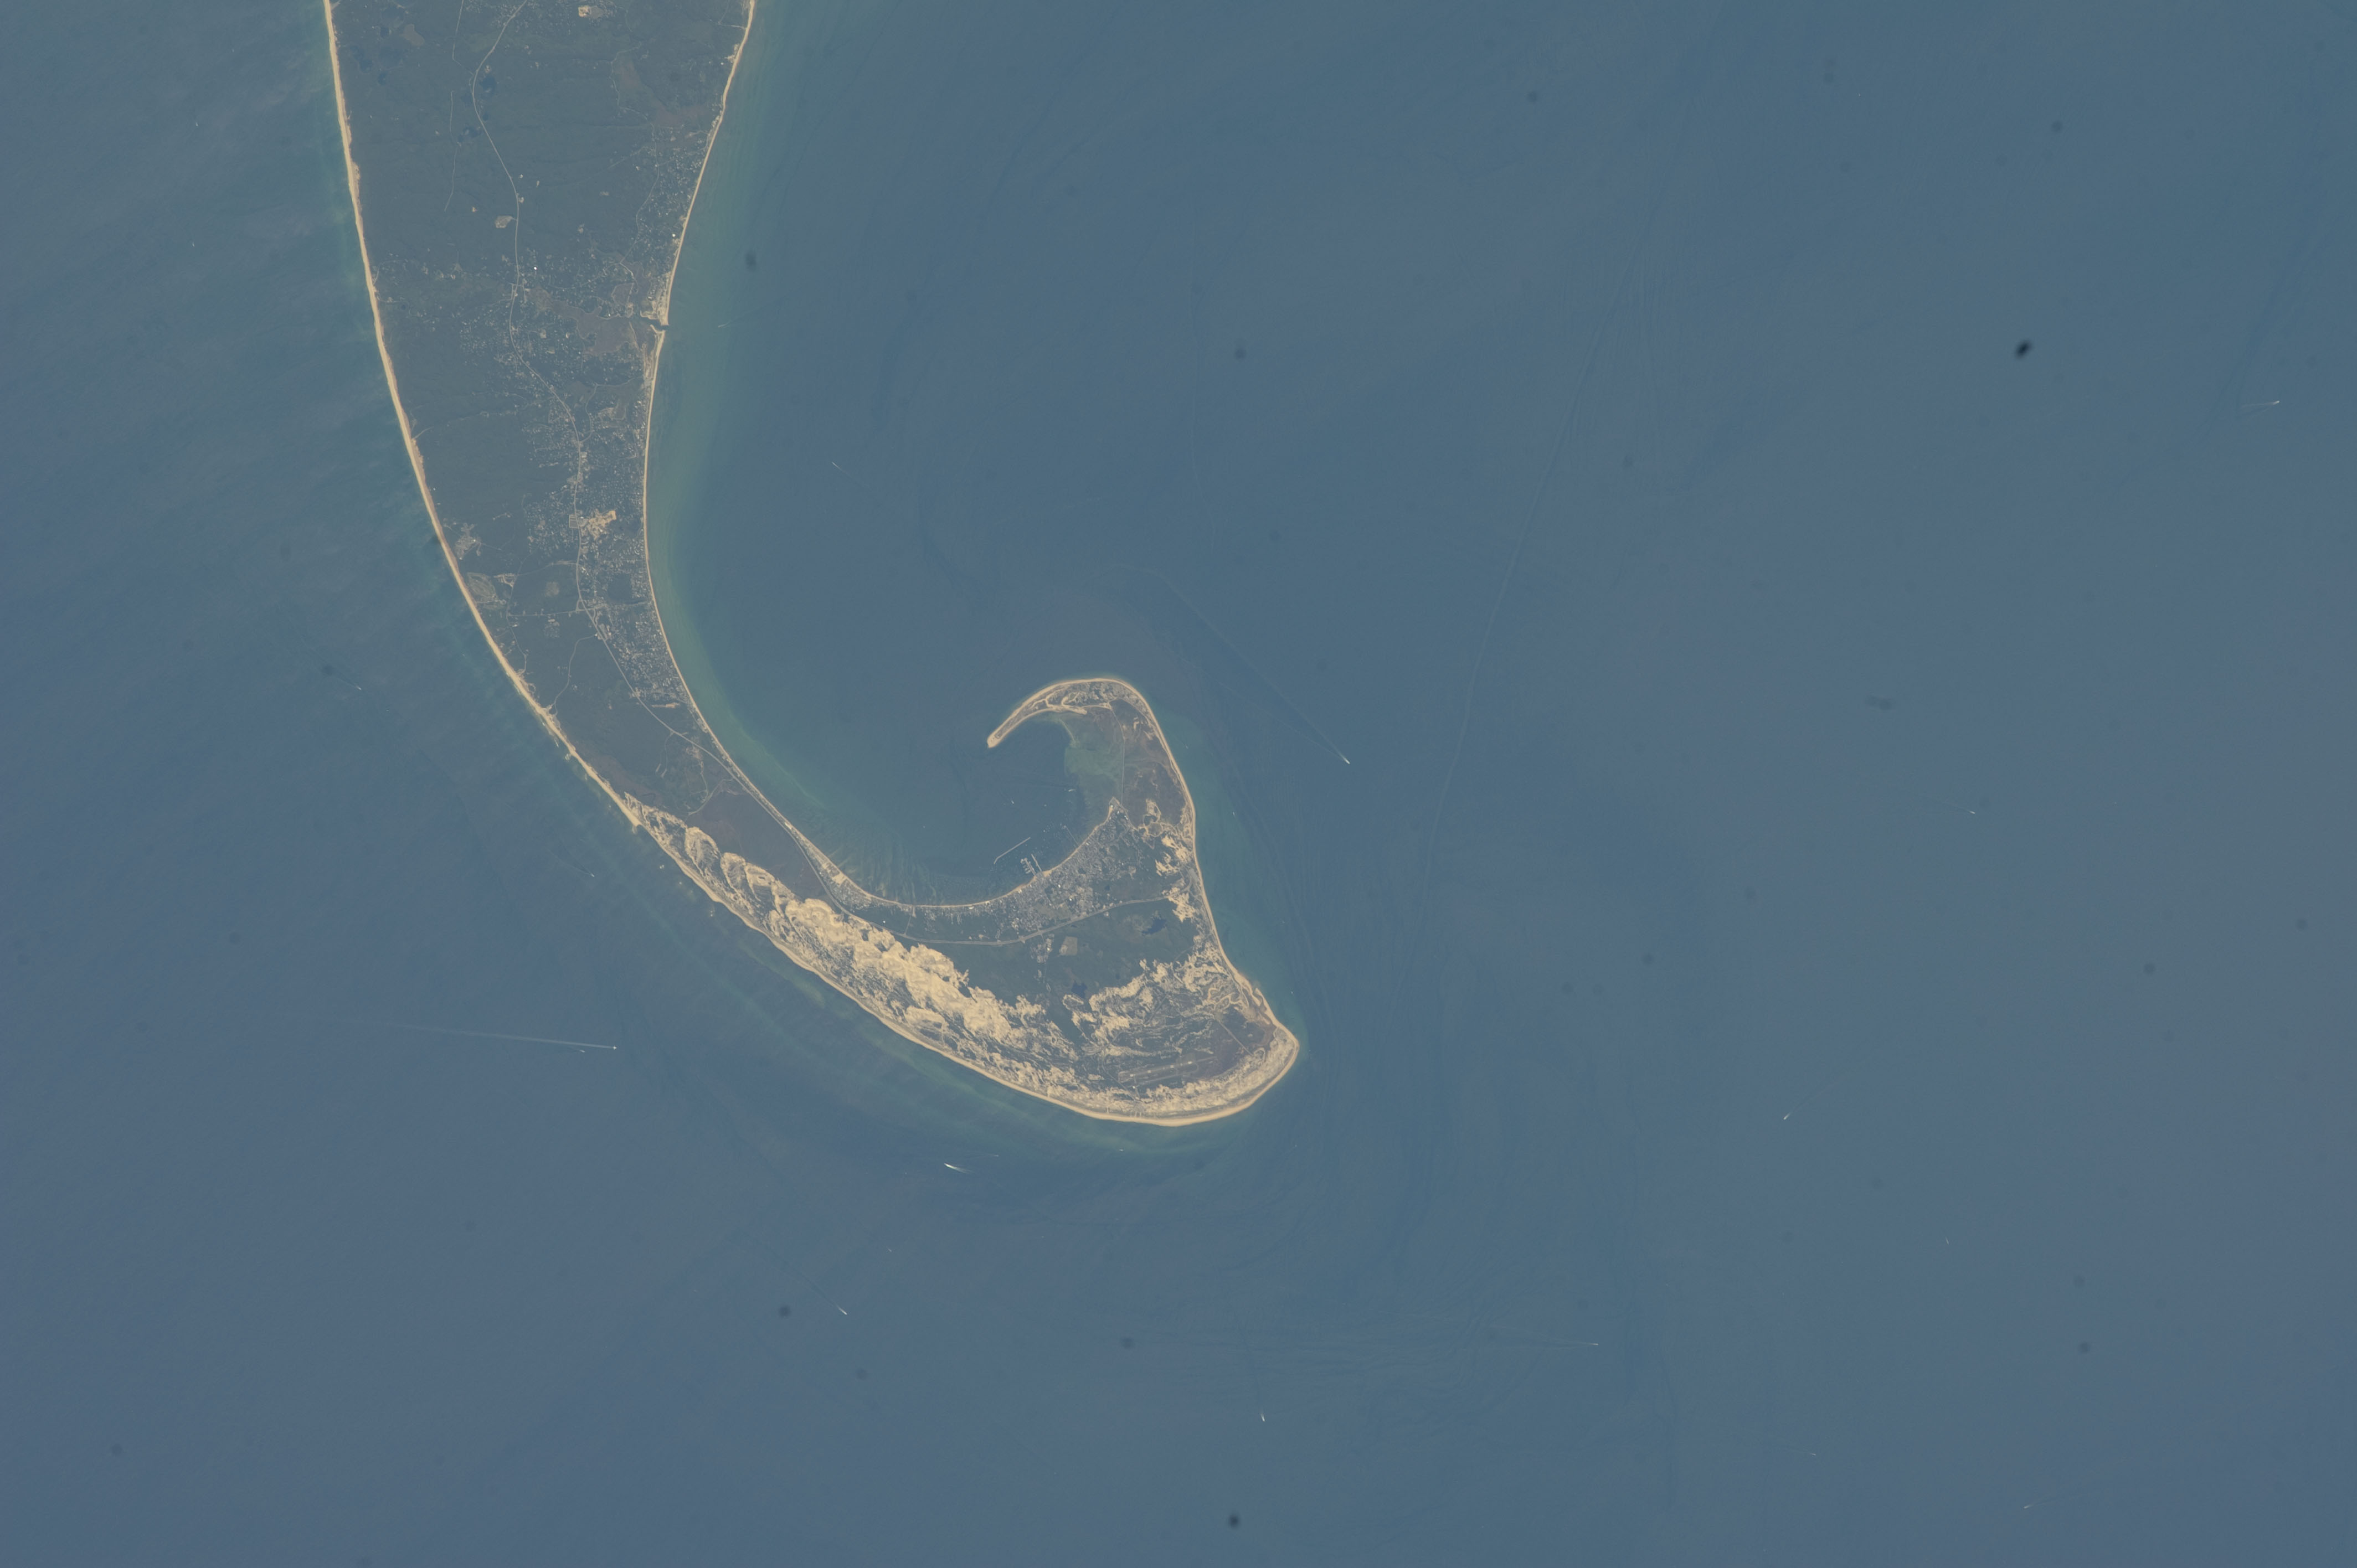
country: USA-MASSACHUSETTS
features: CAPE COD, G. OF MAINE, GLINT, PROVINCETOWN HARBOR
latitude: 42.0
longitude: -70.3
